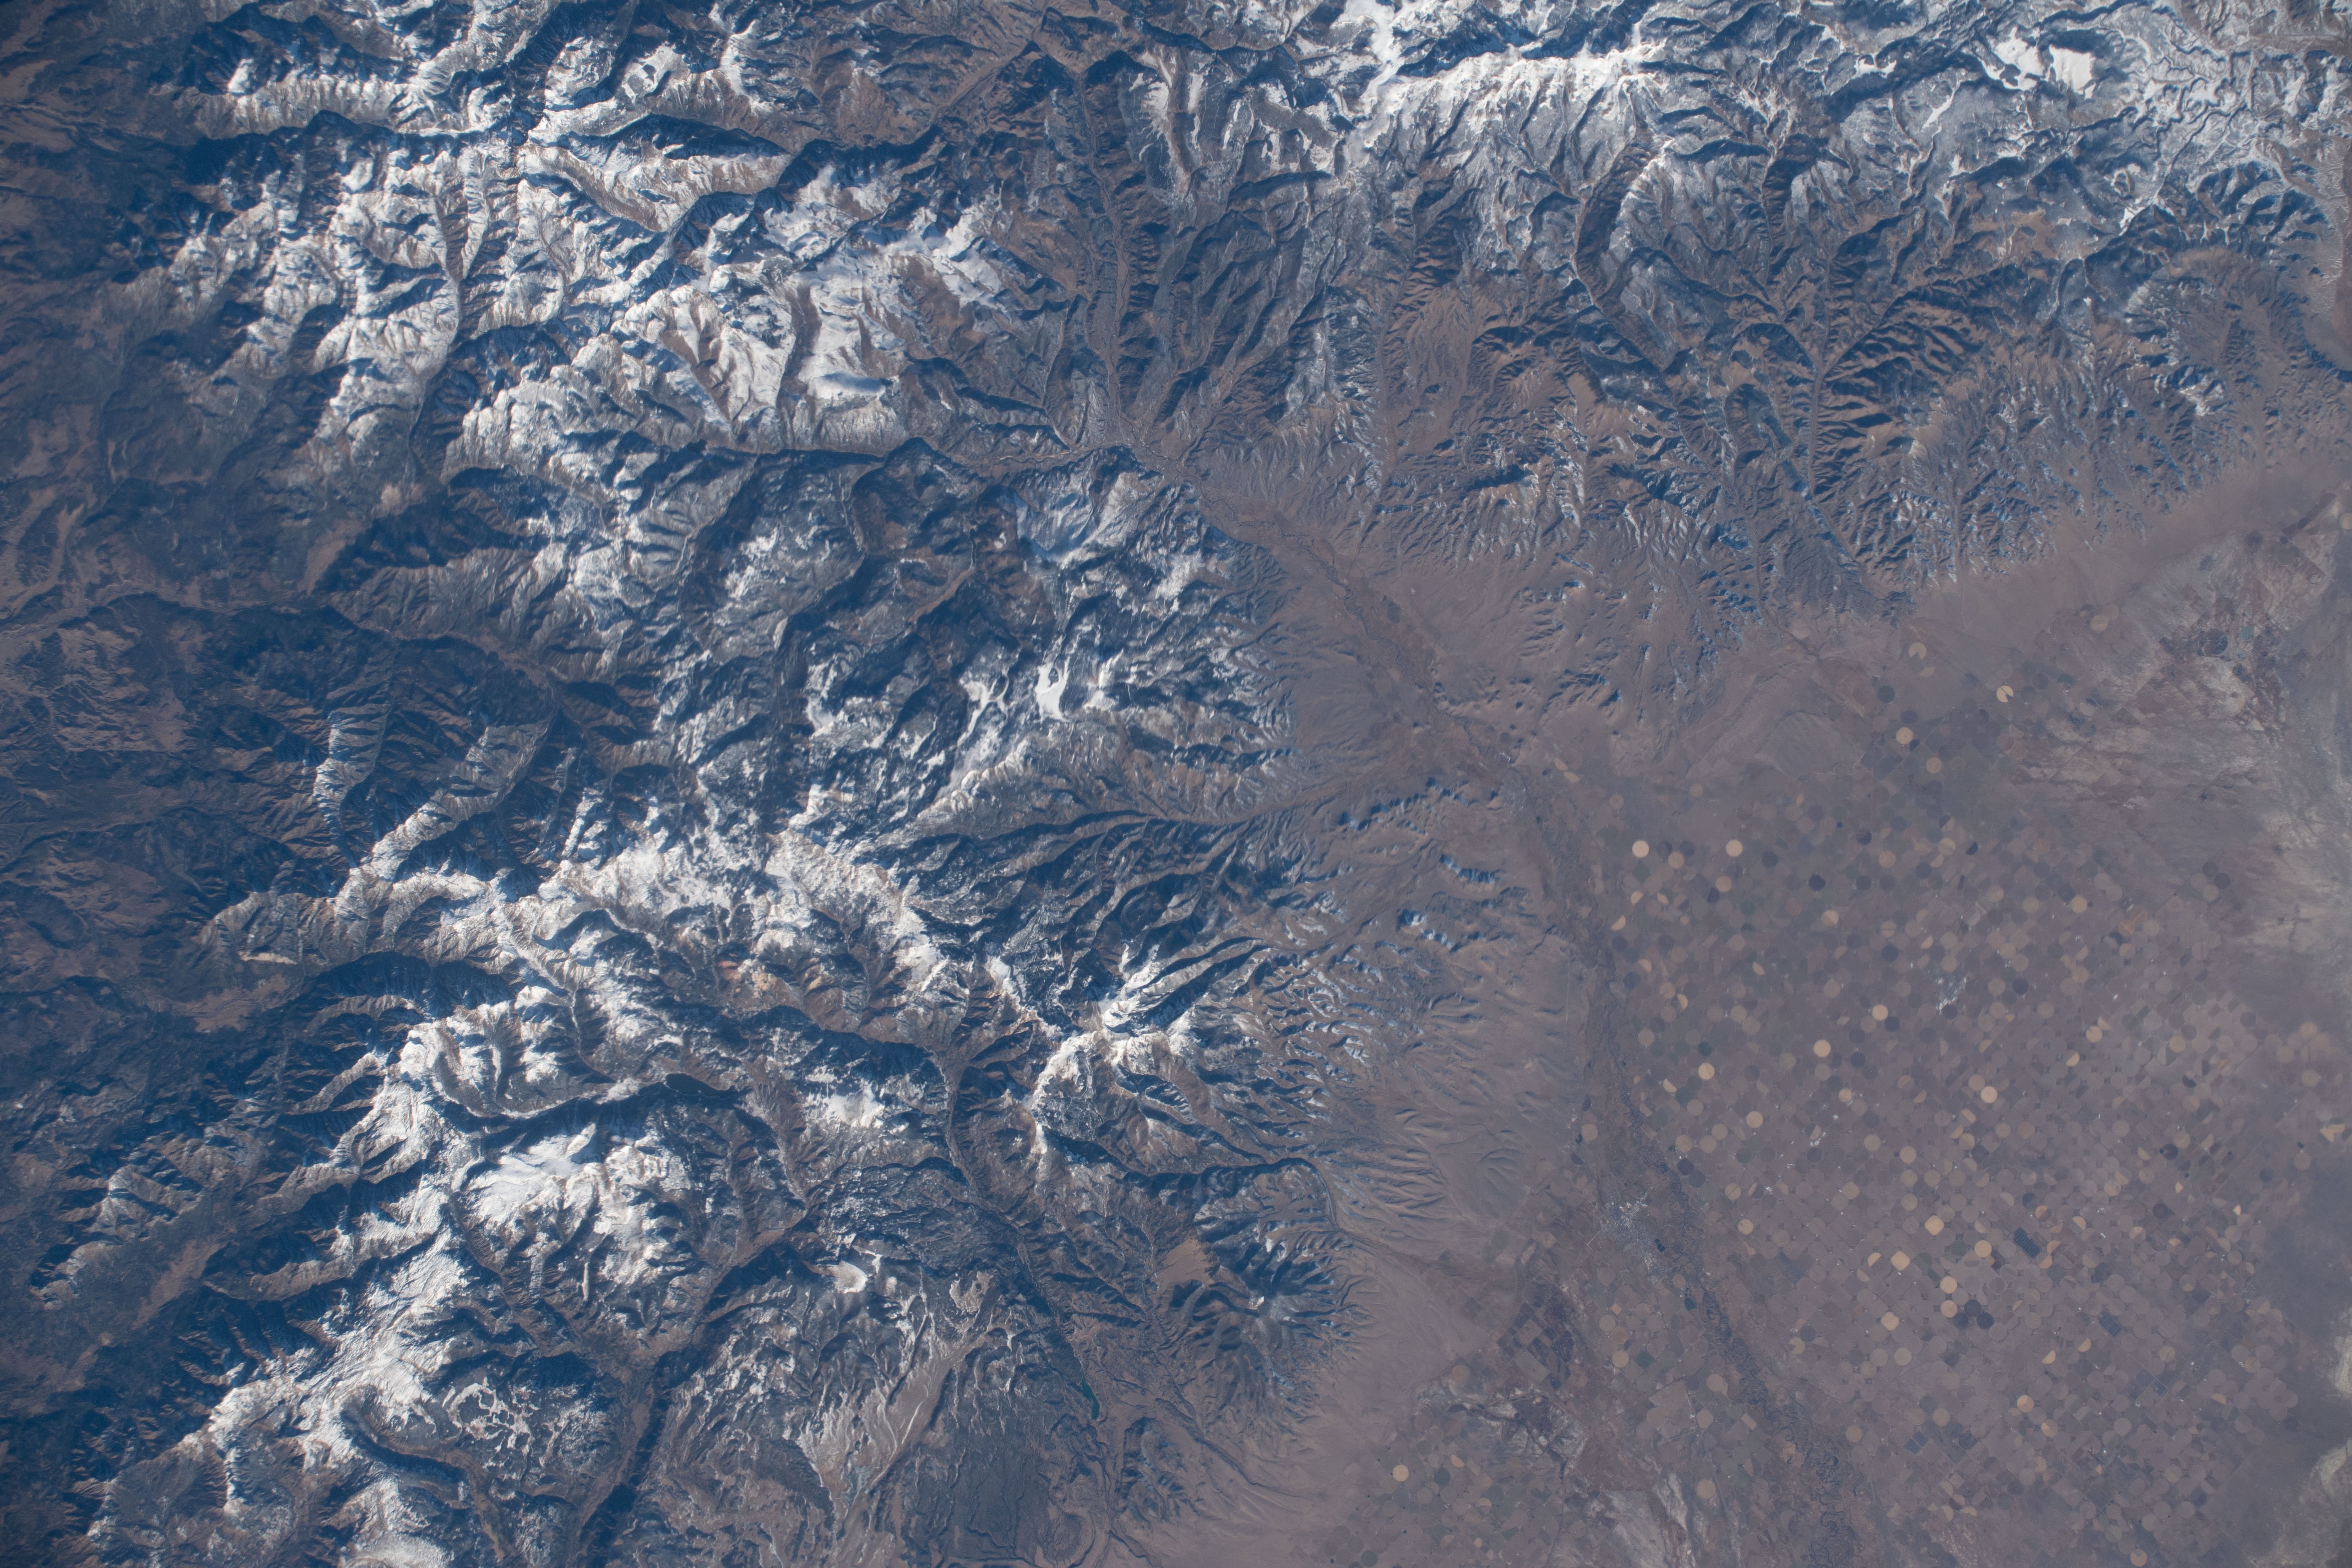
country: USA-COLORADO
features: RIO GRANDE, CONEJOS, BLACK MOUNTAIN, ALAMOSA, BENNETT PEAK
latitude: 37.7
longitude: -106.4
